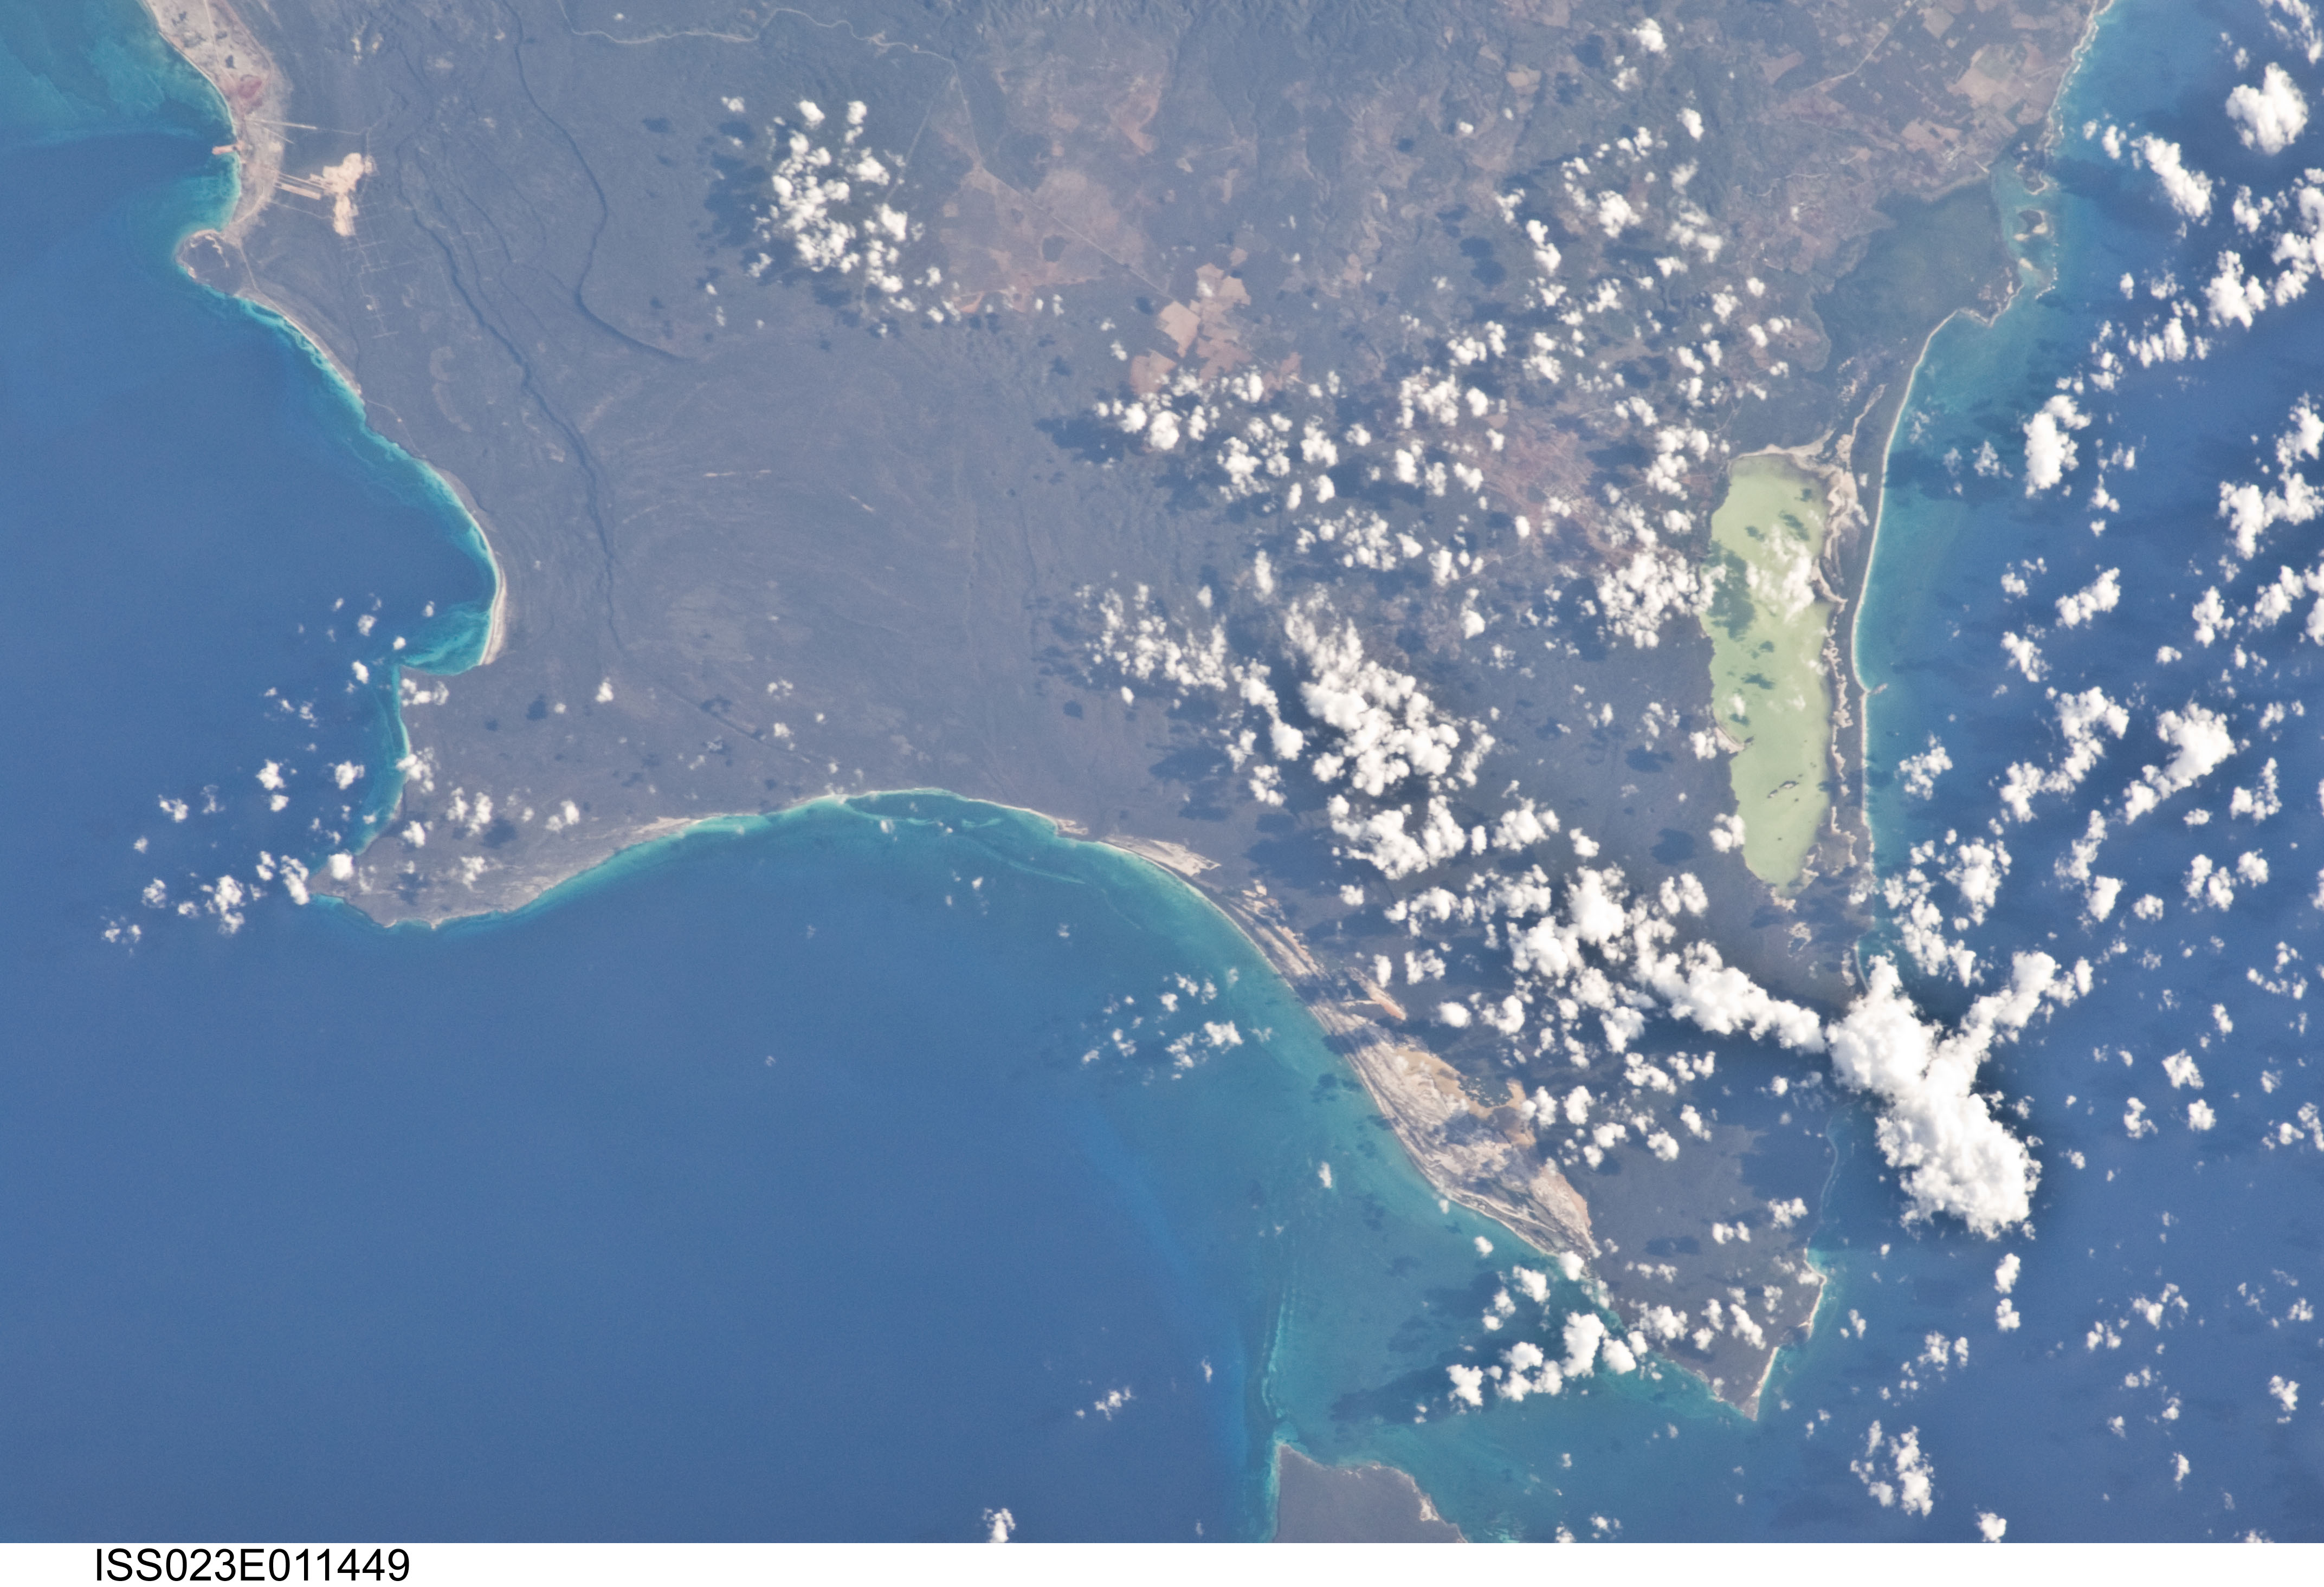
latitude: 17.8
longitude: -71.5
